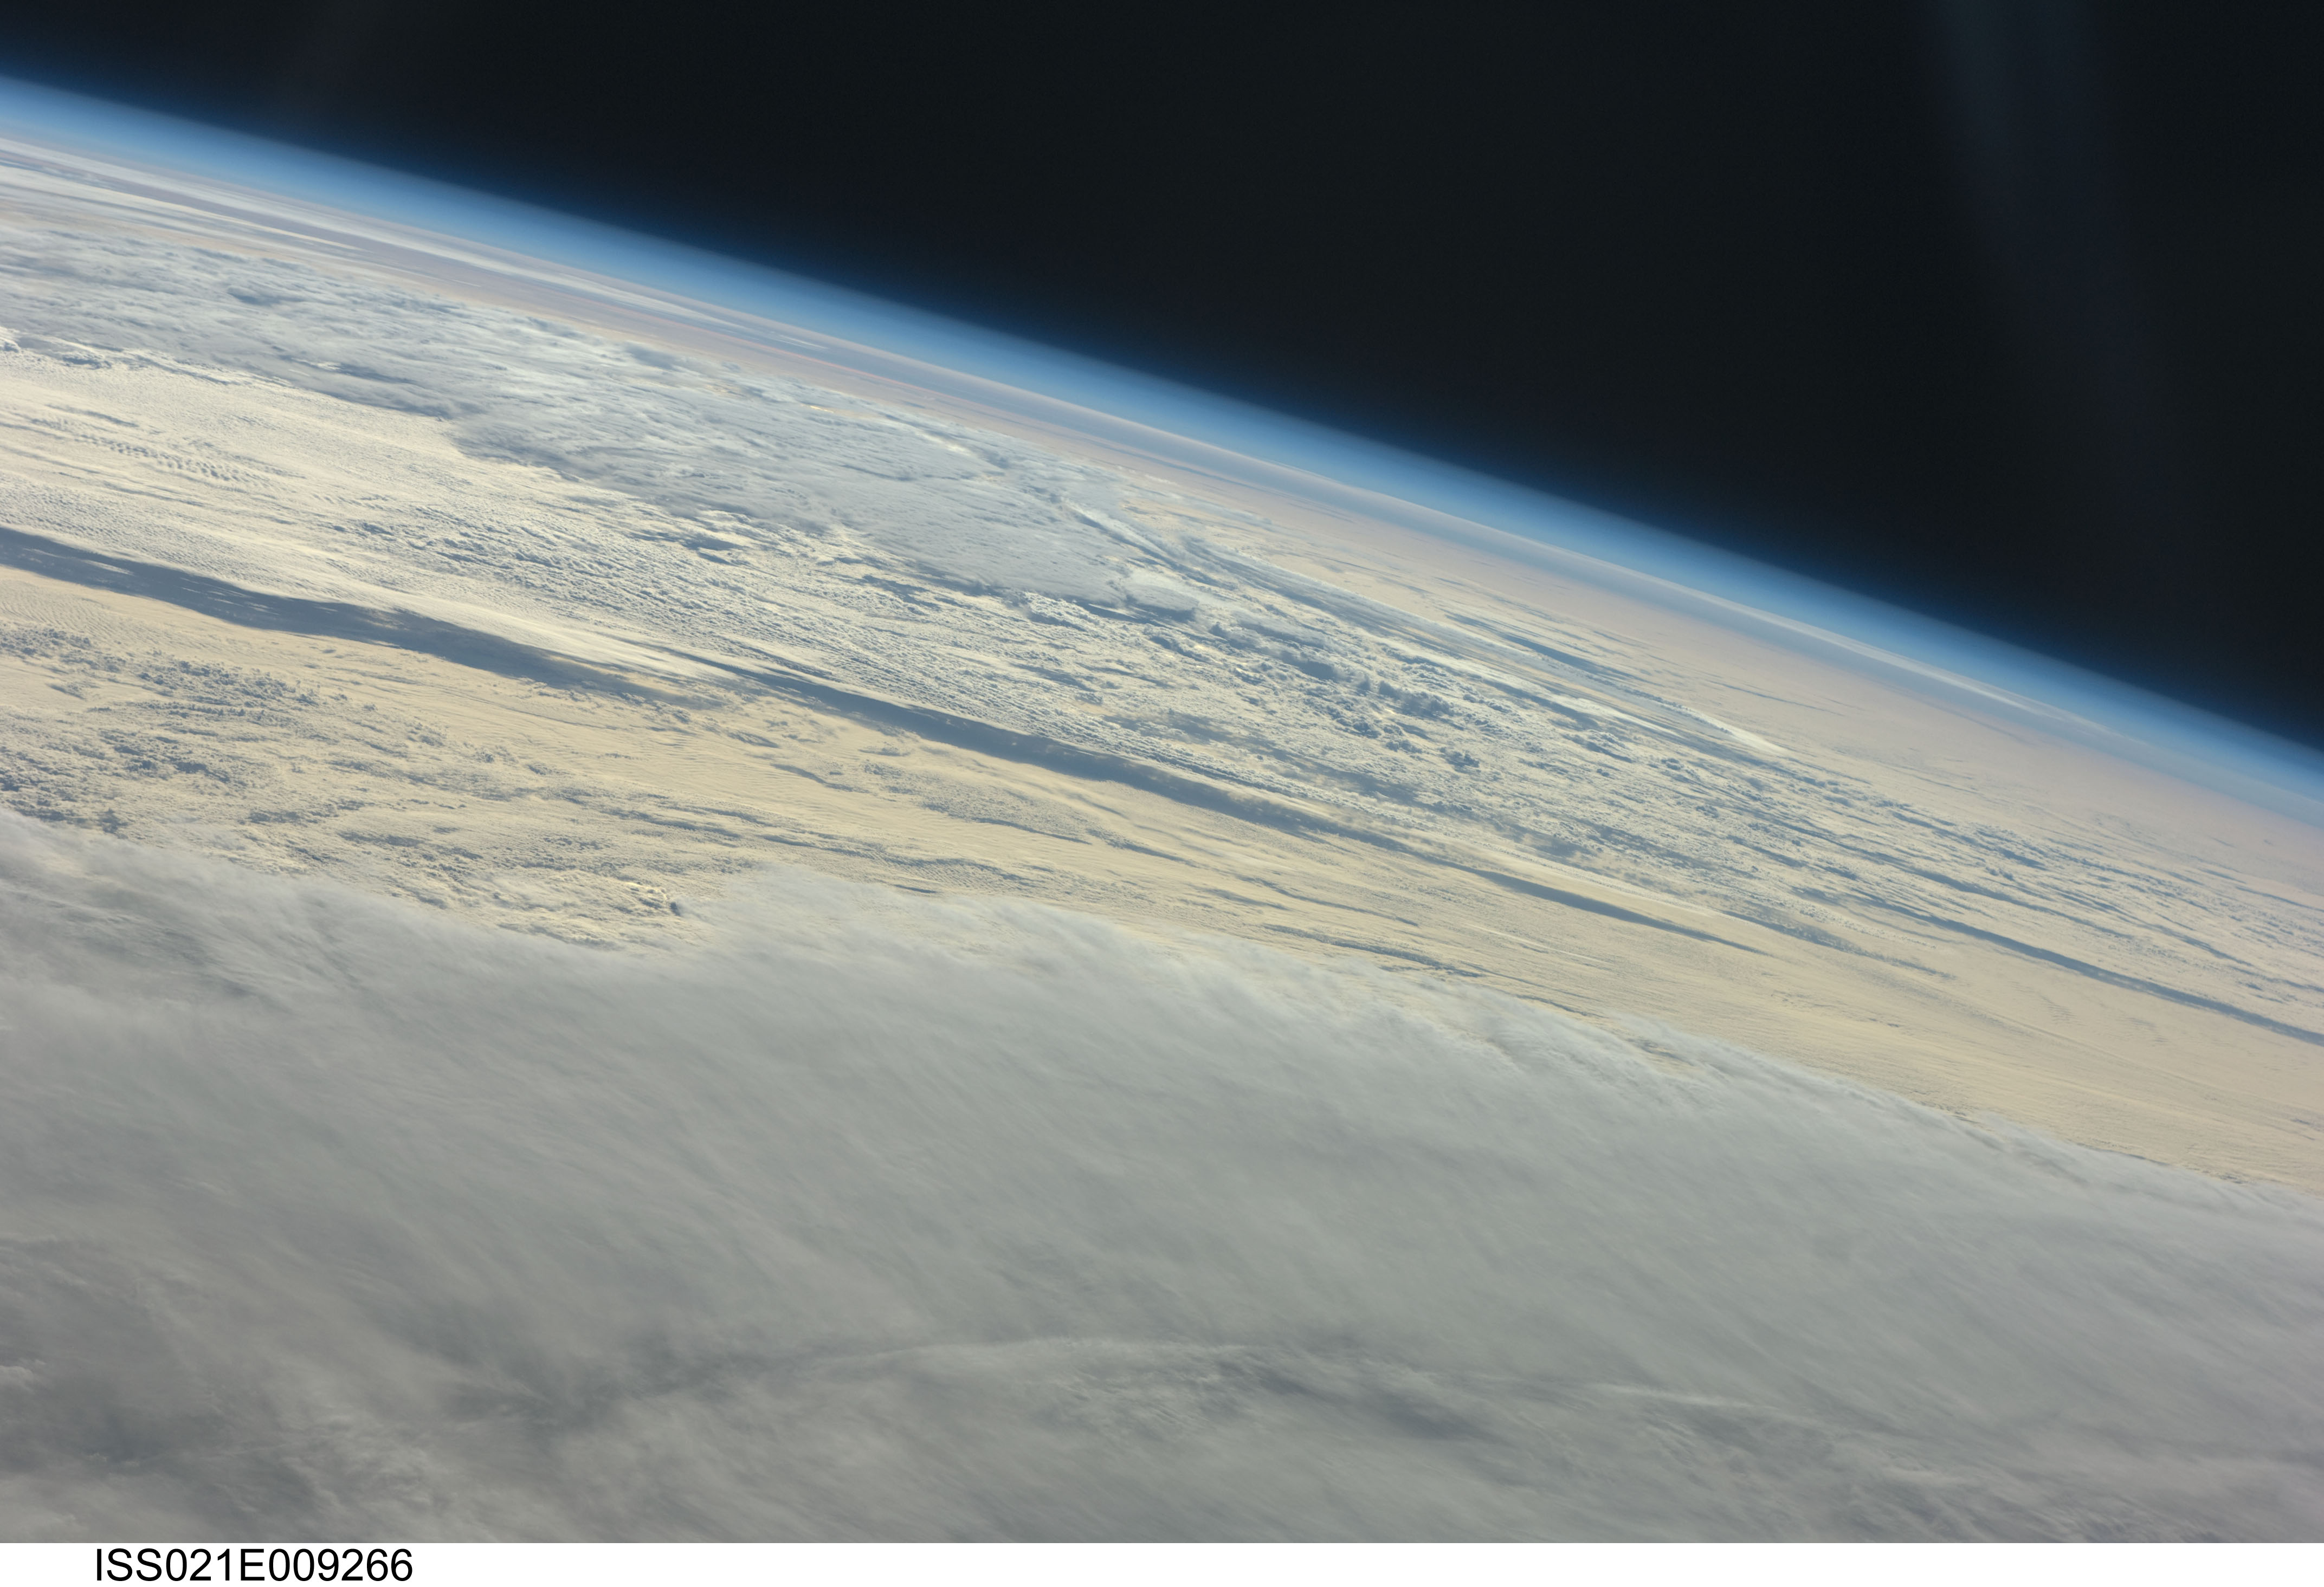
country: INDIAN OCEAN
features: PAN-MULTILAYERED CLOUDS, OVERCAST
